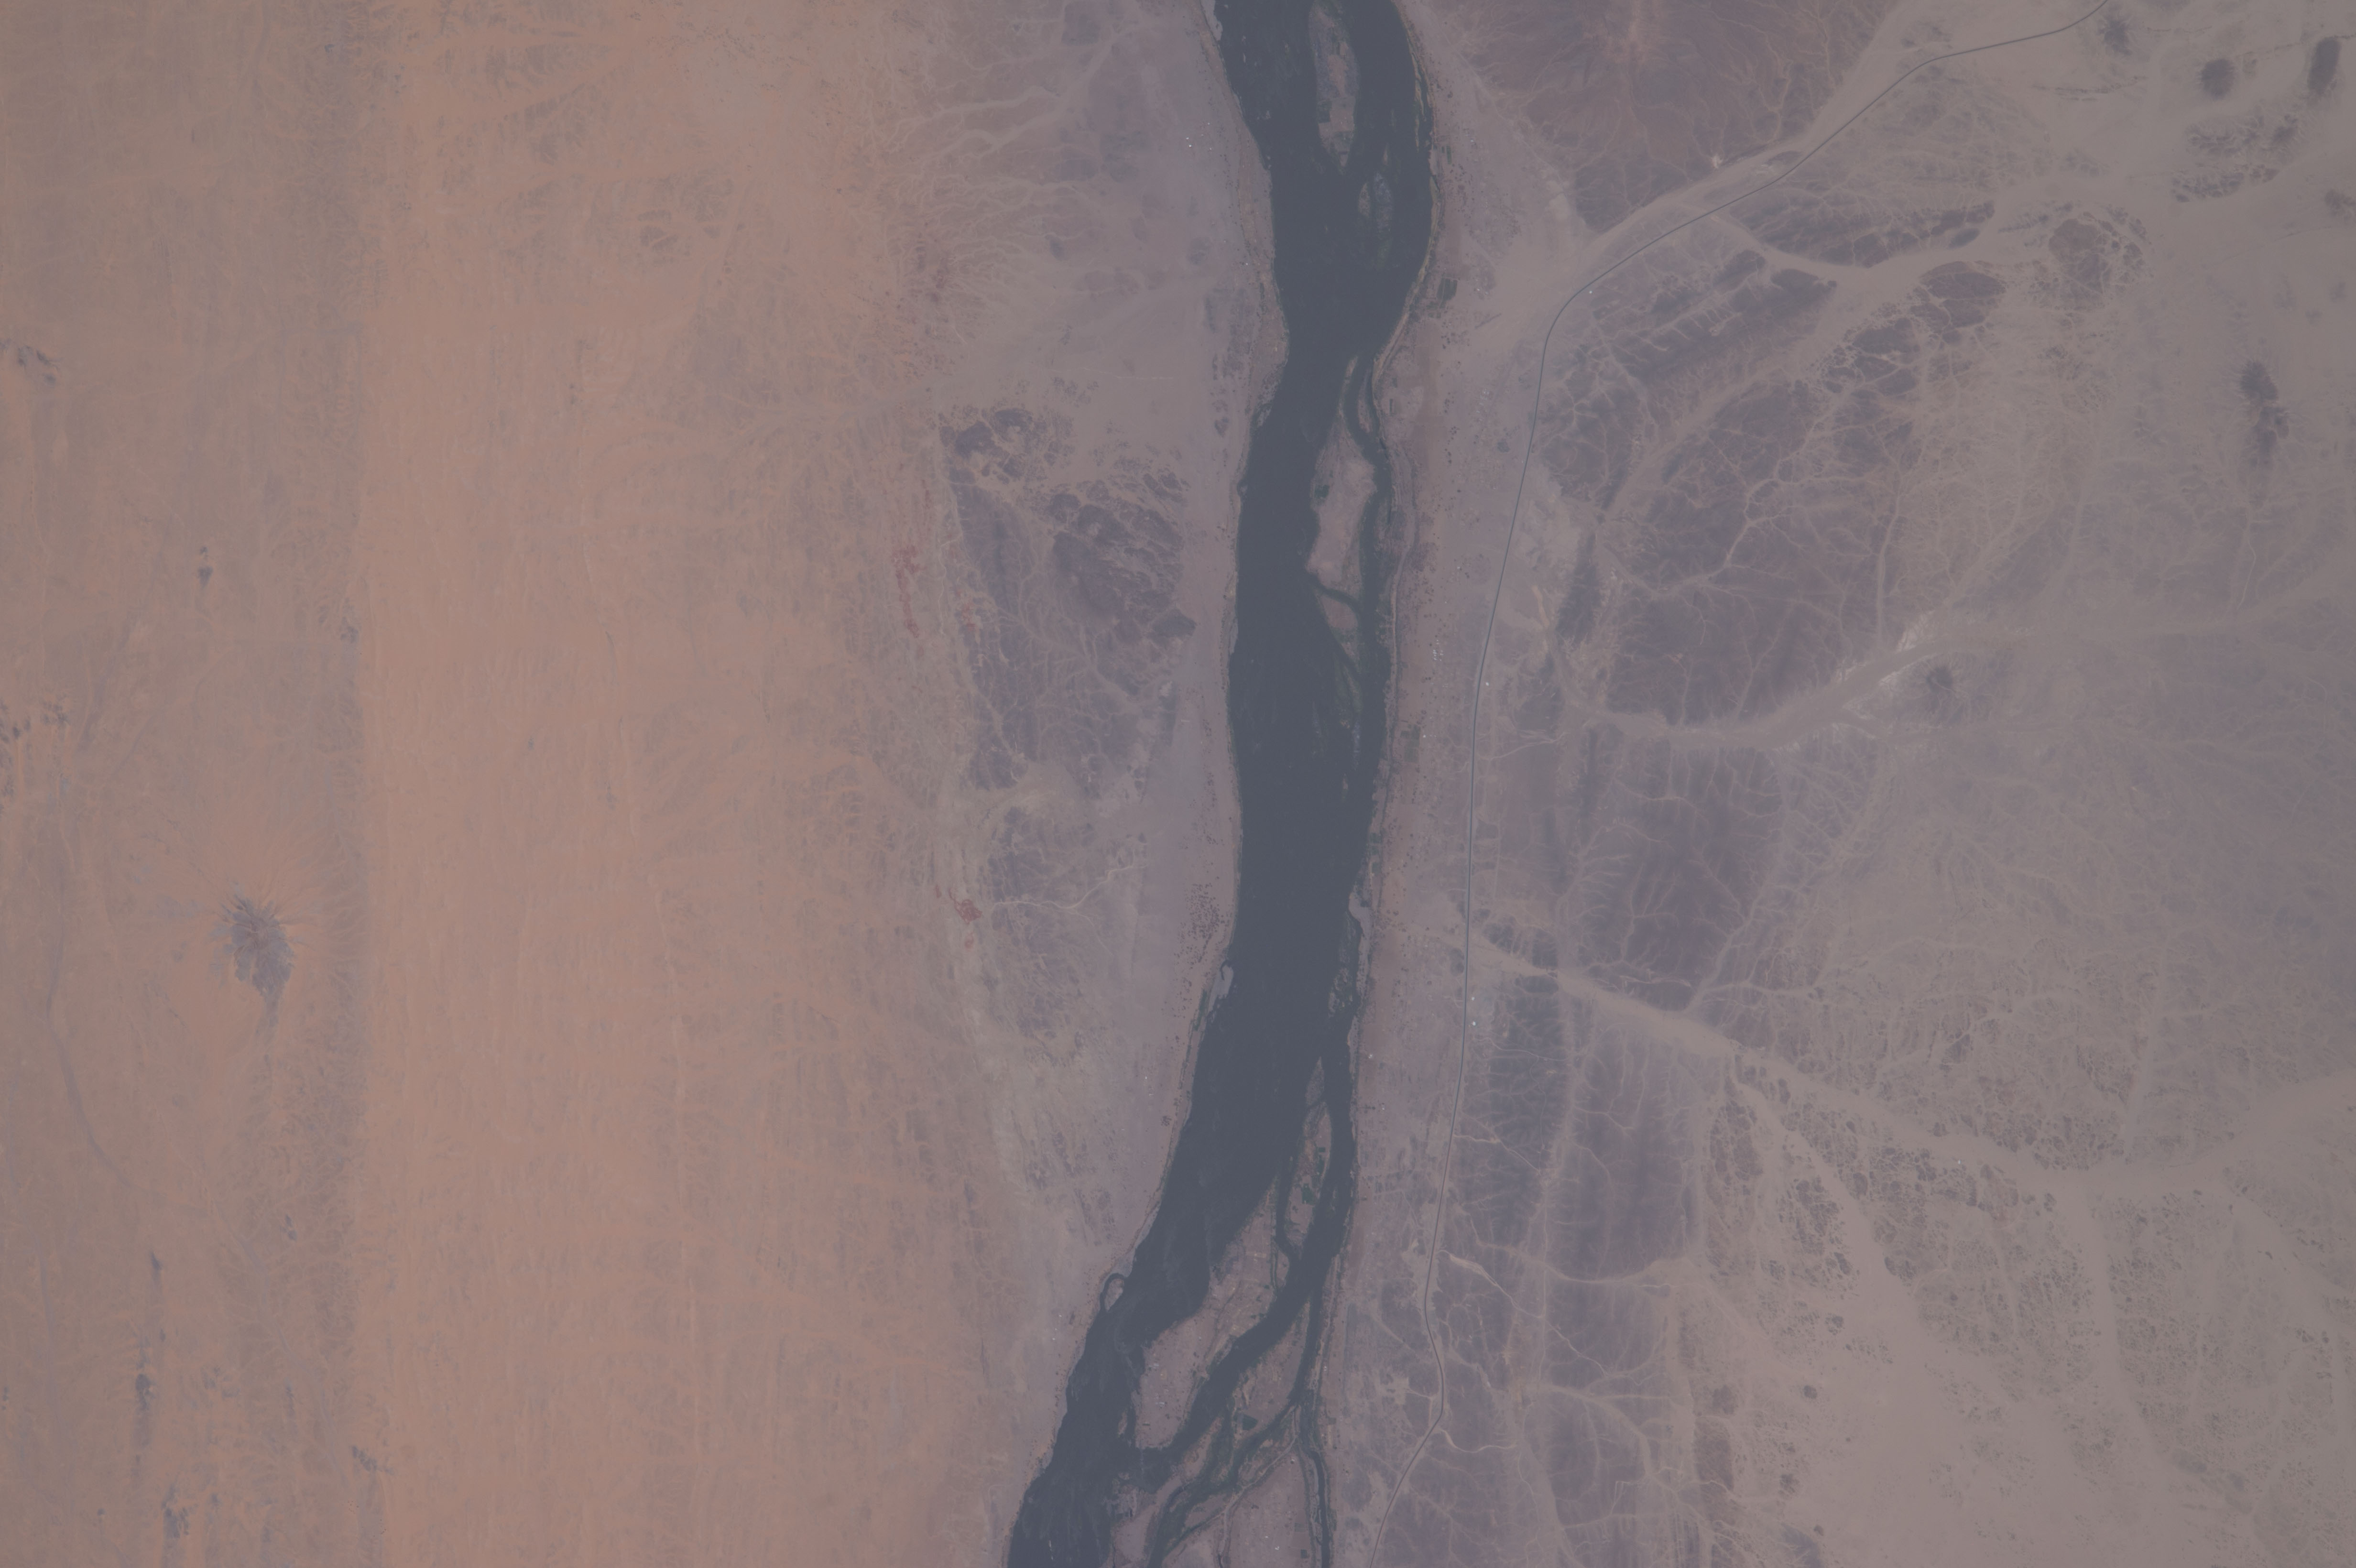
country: SUDAN
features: NUBIAN DESERT, NILE RIVER, NORTHERN, FERKA EAST, MOGRAKKA EAST
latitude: 20.9
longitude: 30.6
